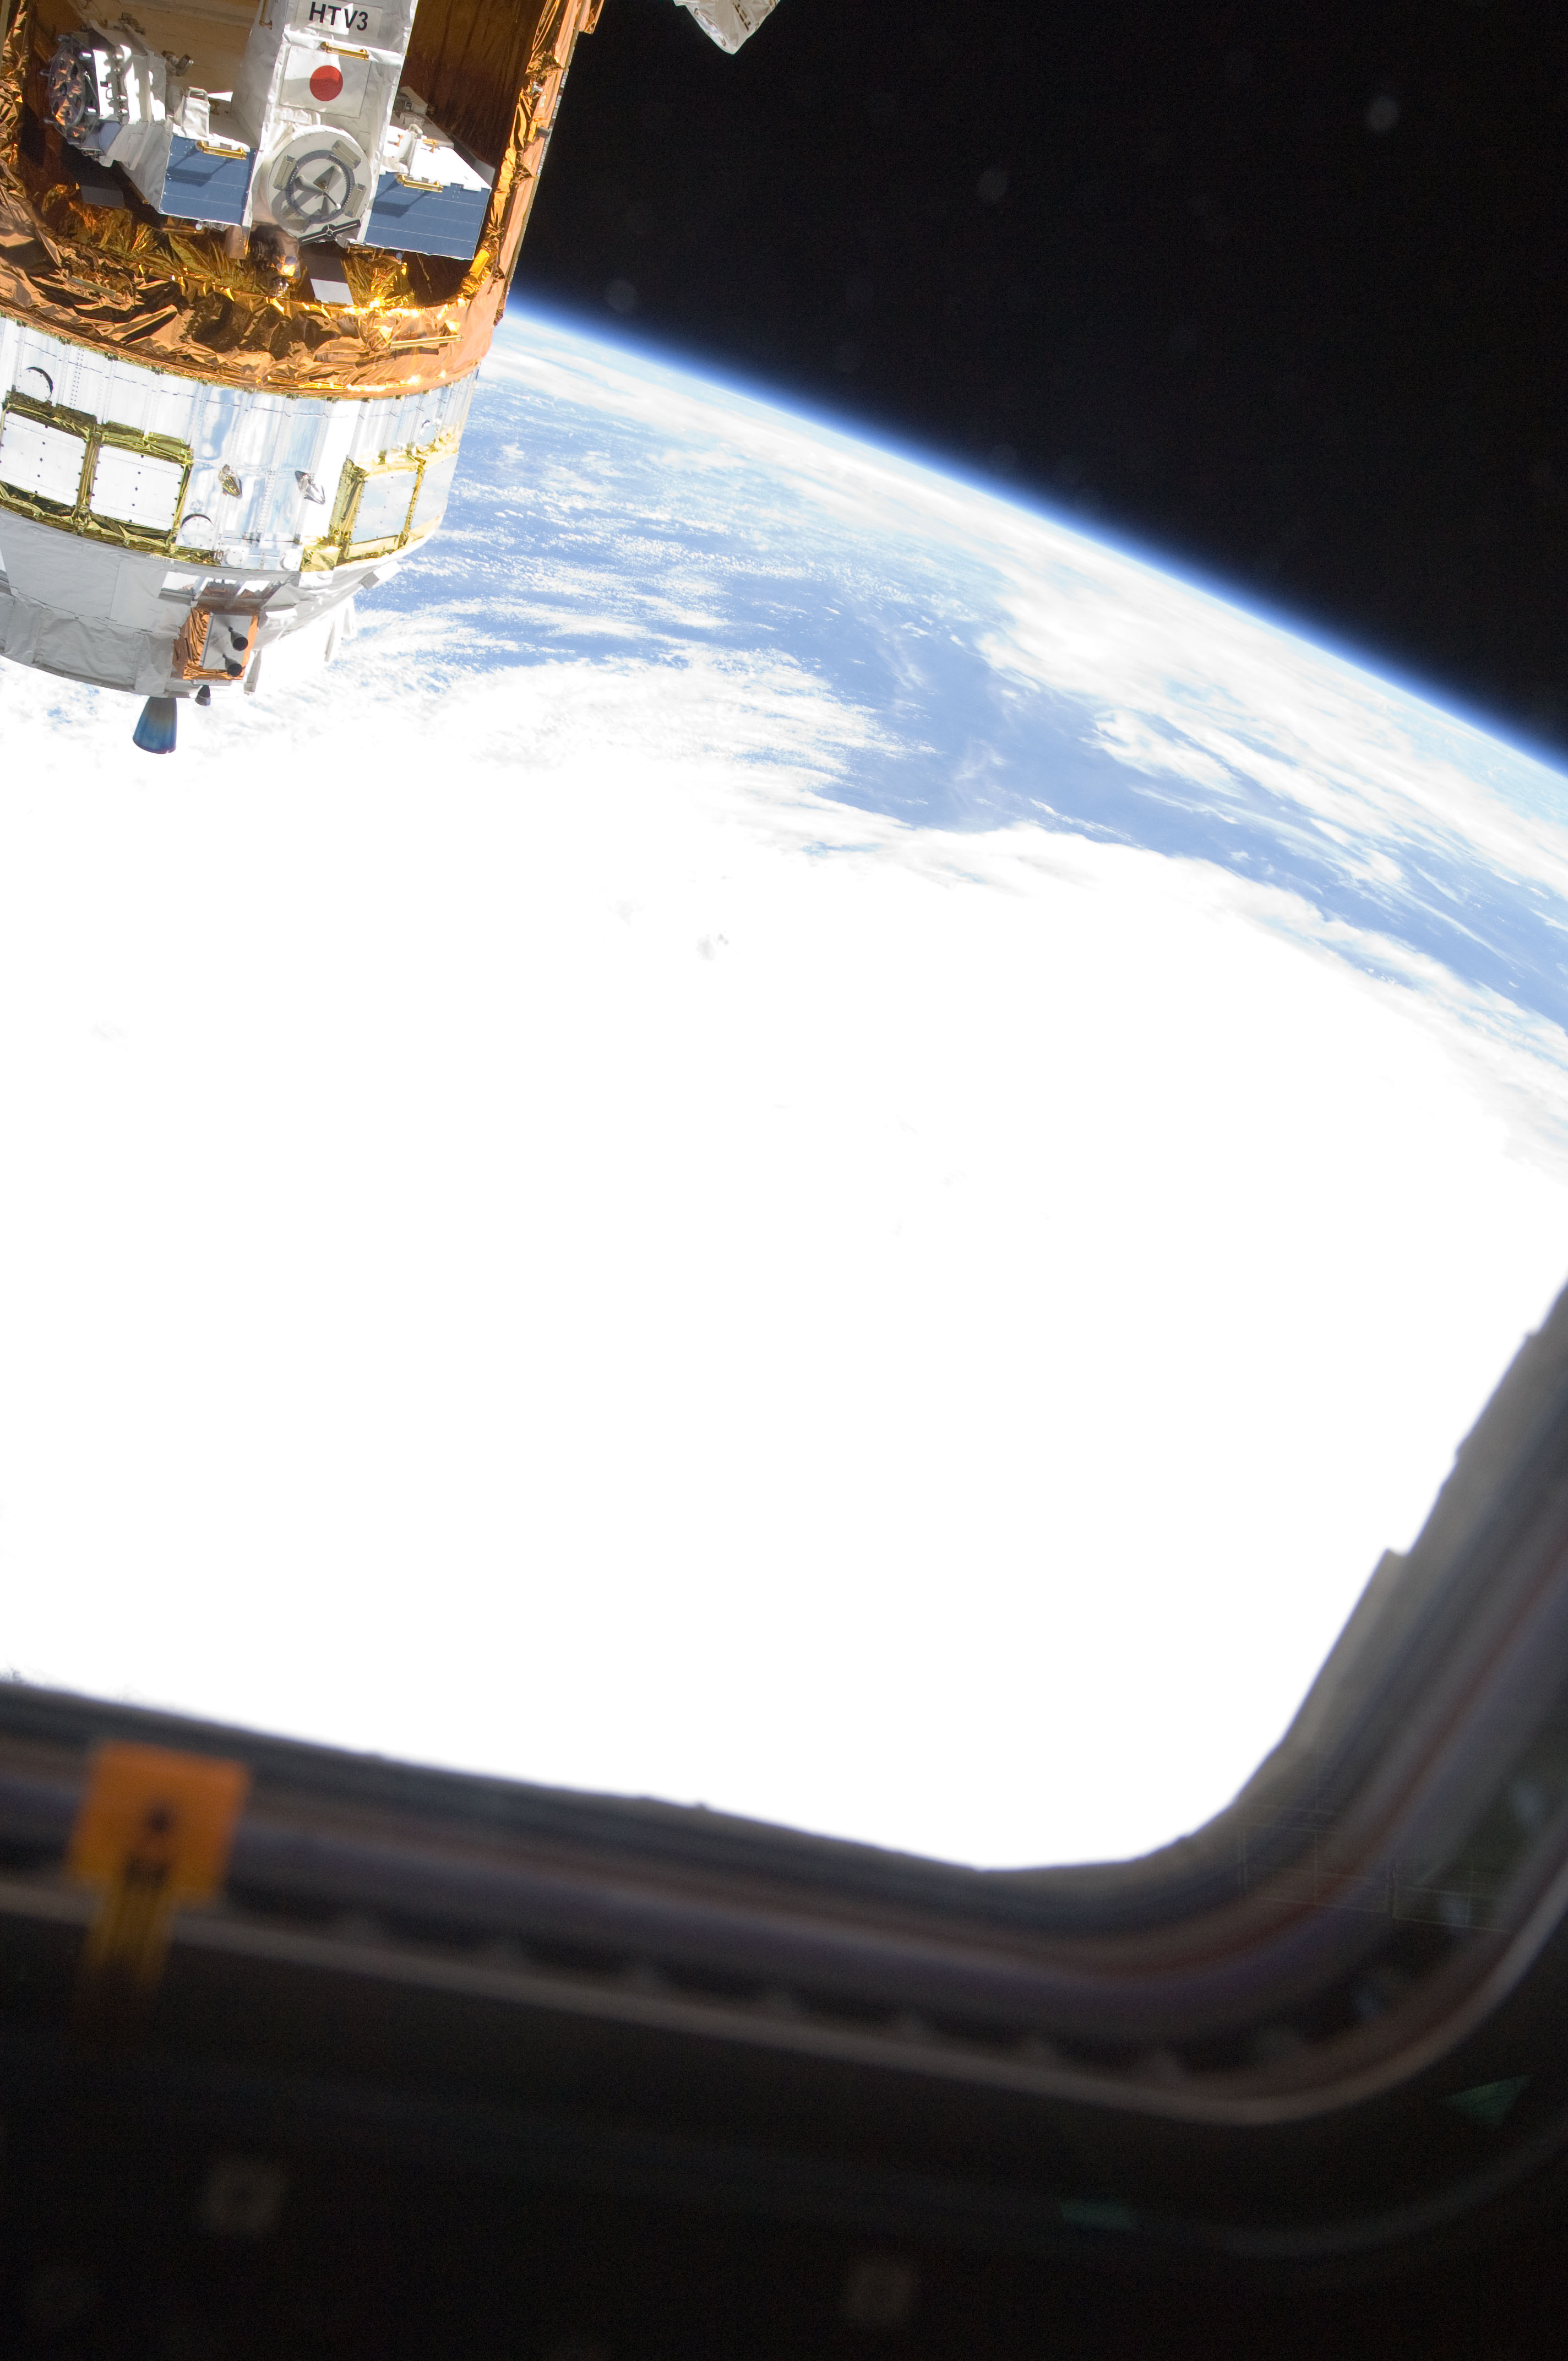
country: ATLANTIC OCEAN
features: PAN-TROPICAL STORM LESLIE, ISS, OVEREXPOSED
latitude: 33.5
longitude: -62.0
